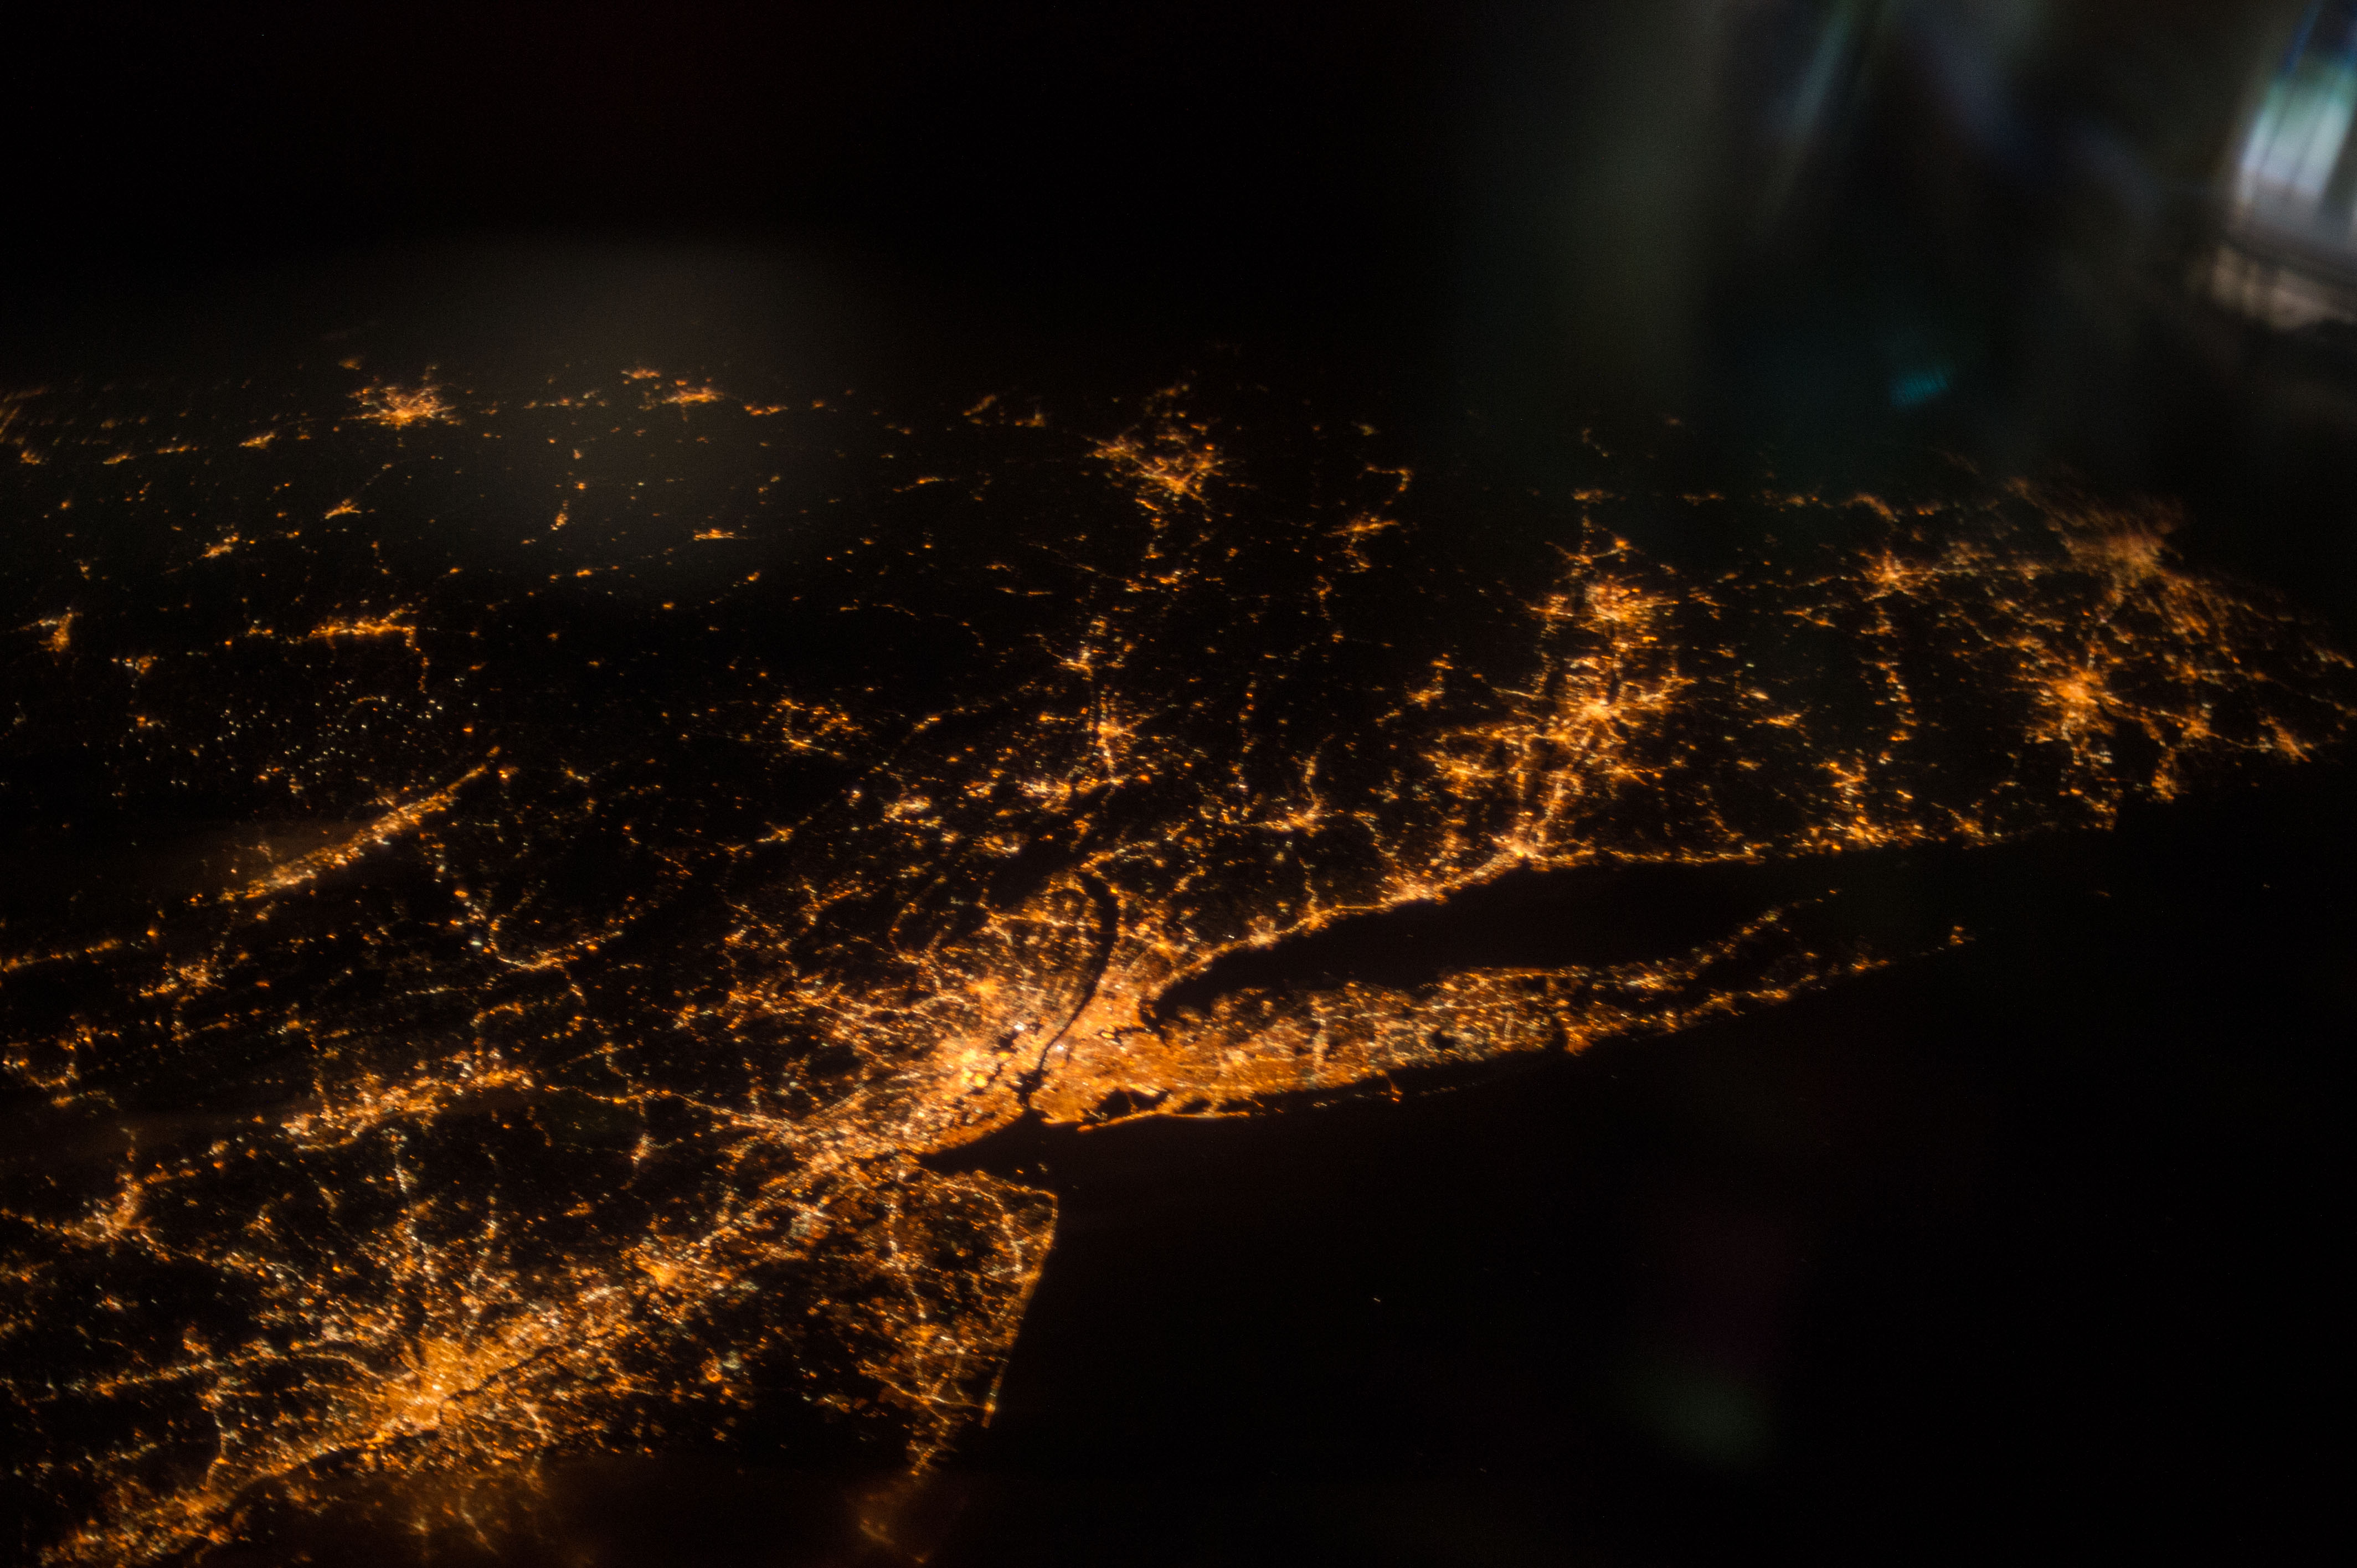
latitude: 40.7
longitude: -74.0
